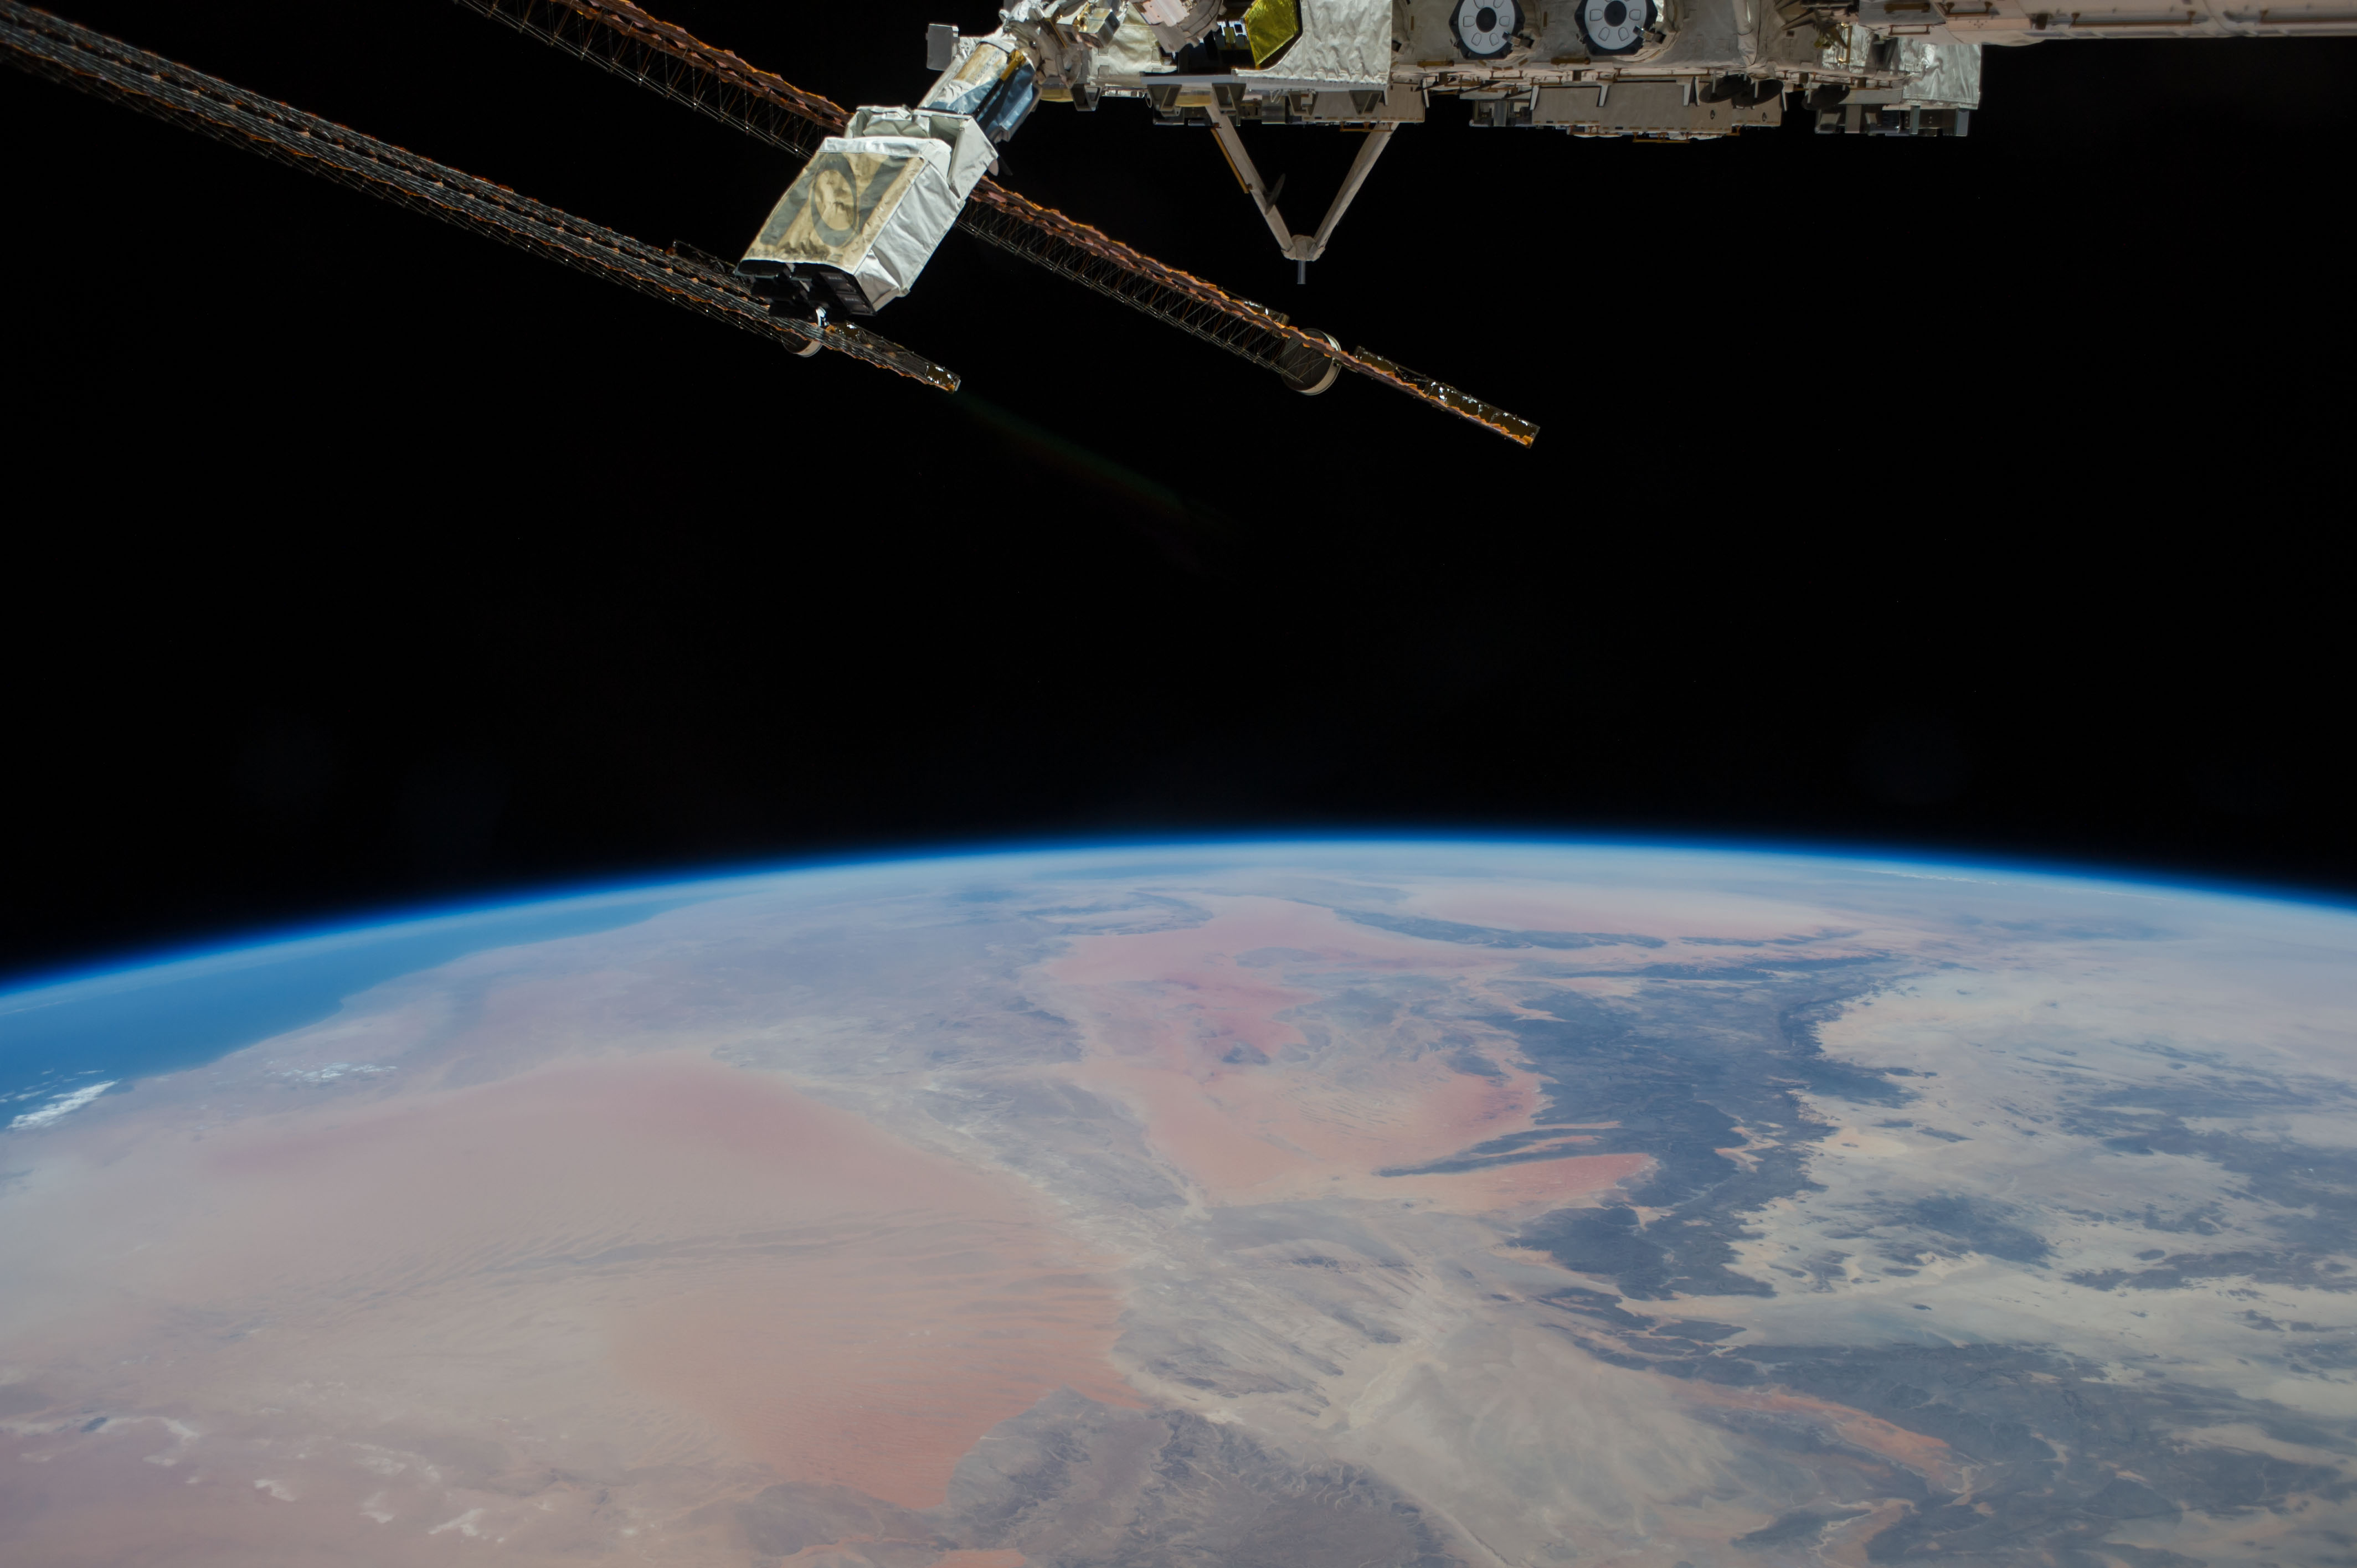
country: ALGERIA
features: SAHARA DES., GRAND ERG ORIENTAL DES., TASSILI N AJJER DES., AHAGGAR MTS., HAMADA DE TINRHERT DES., MEDITERRANEAN S.
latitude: 28.0
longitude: 8.0
